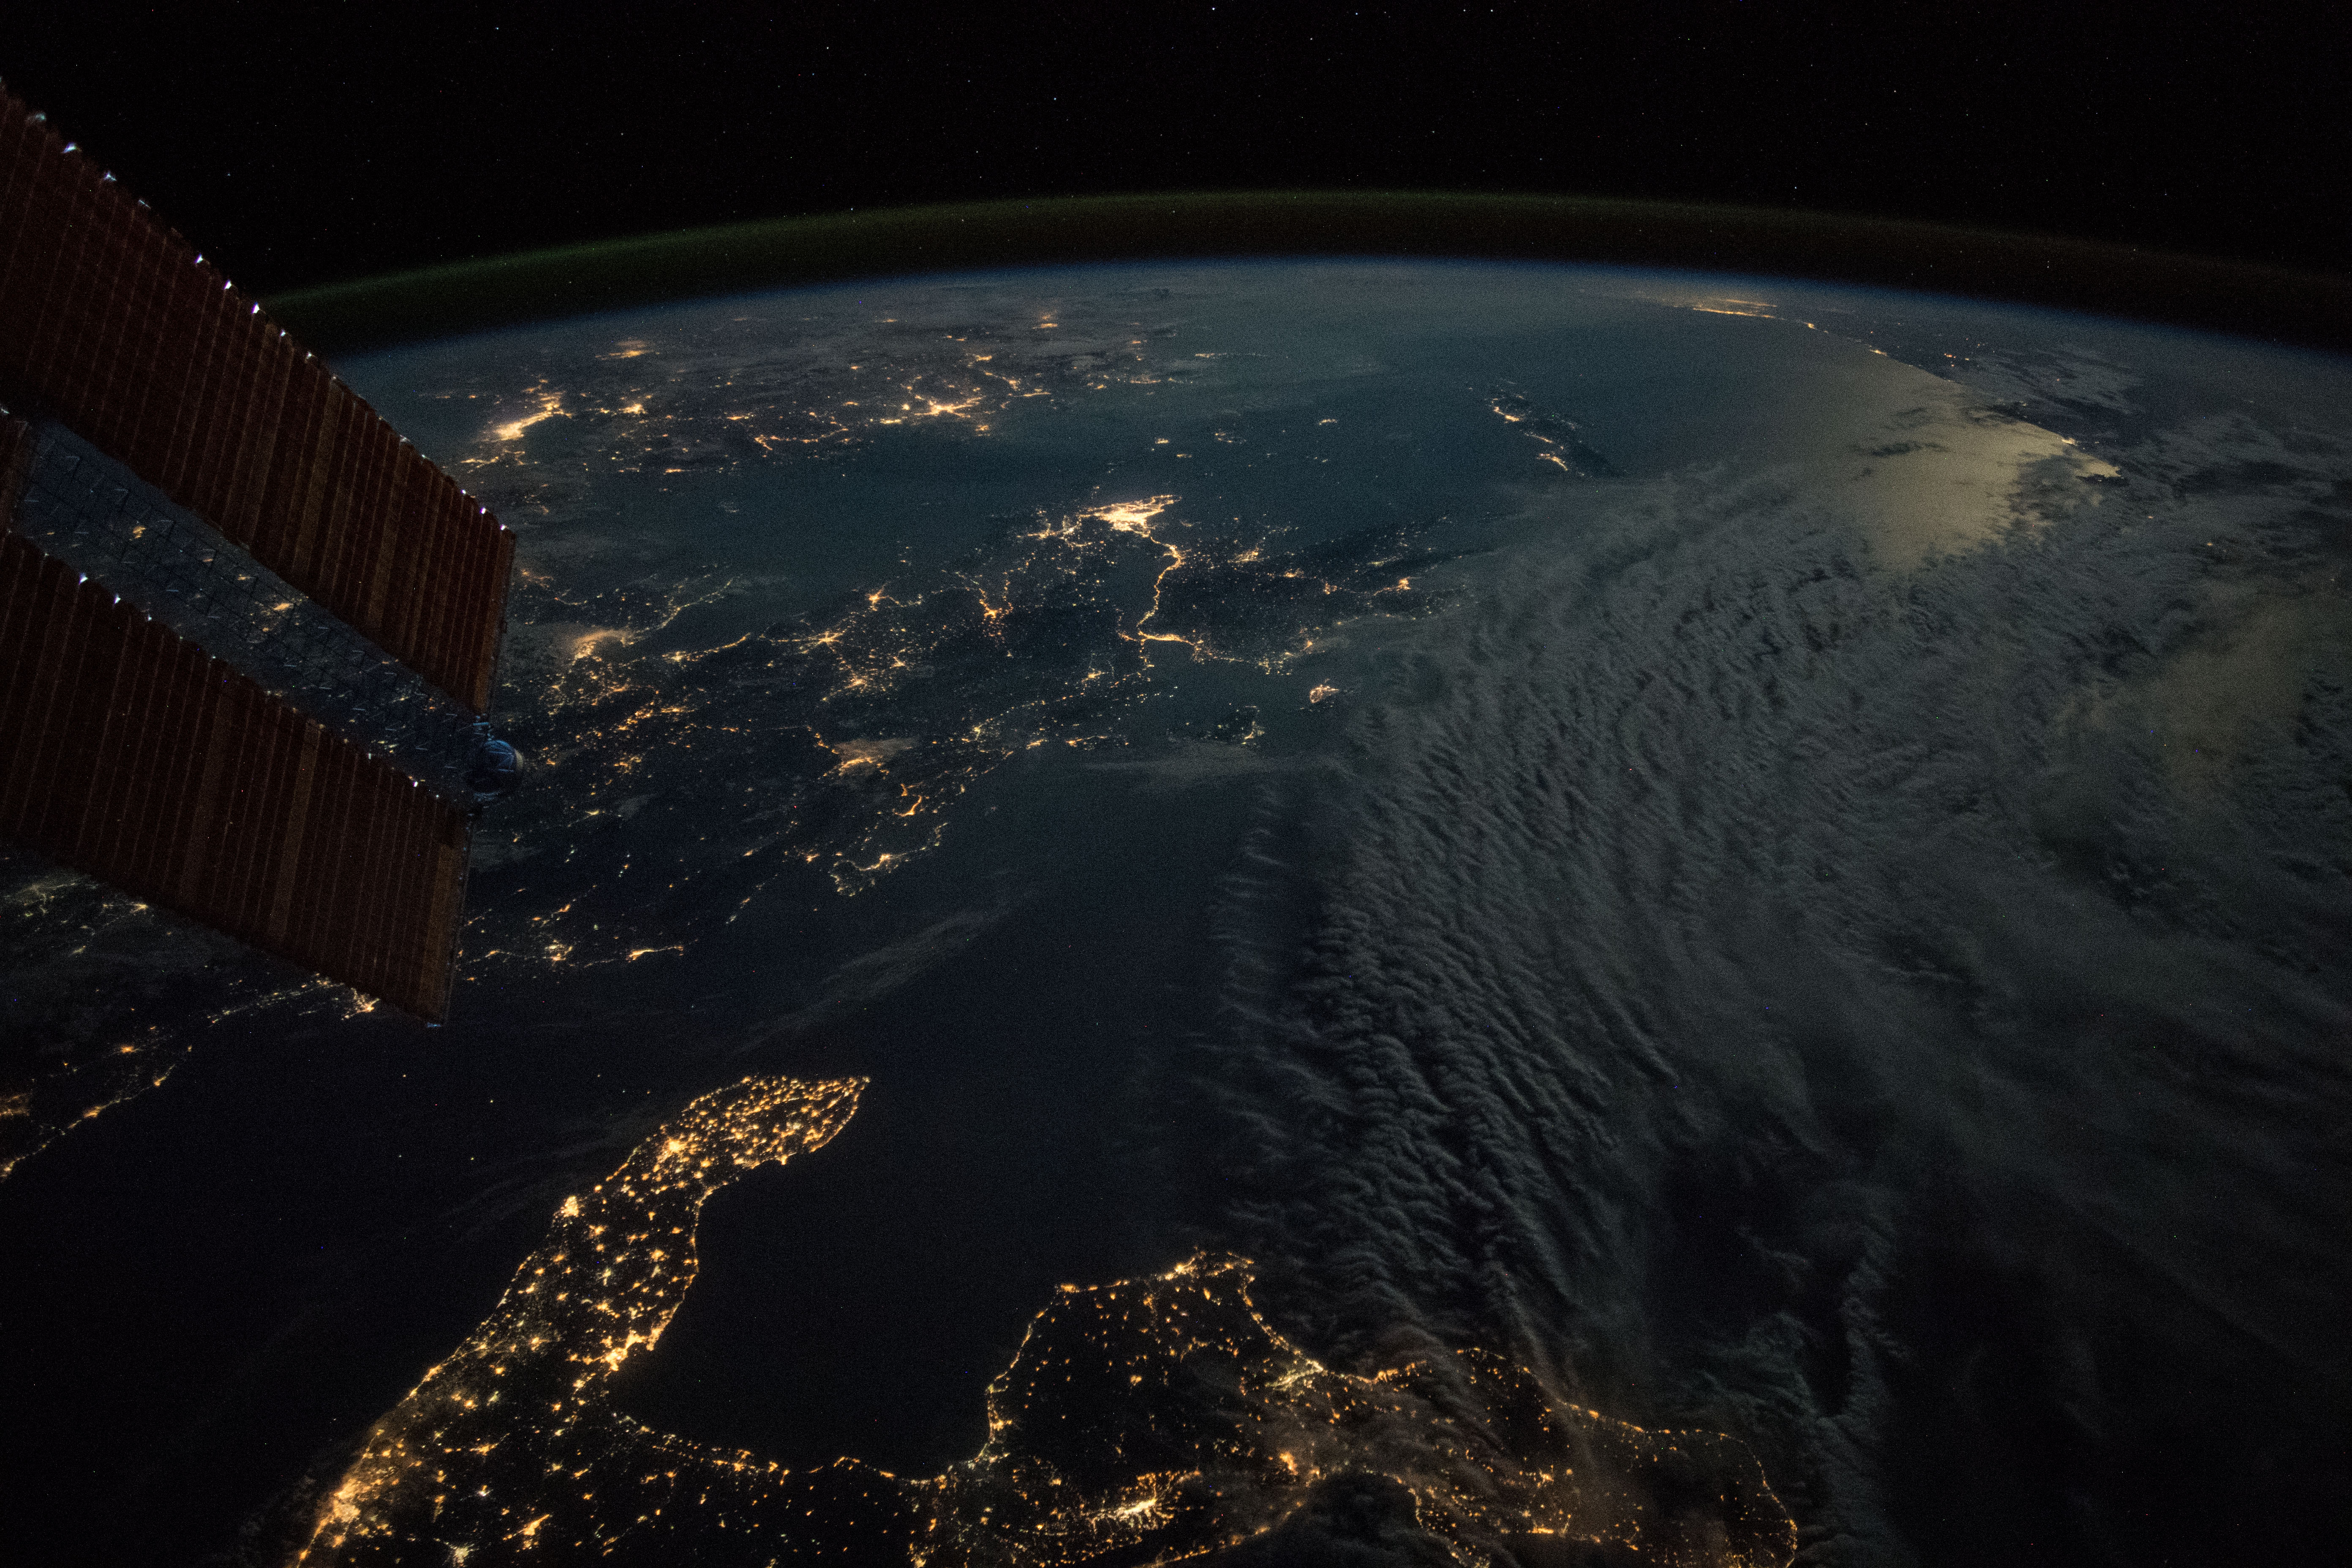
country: ITALY
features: IONIAN SEA, MEDITERRANEAN SEA, TARANTO VALLEY, CROTONE CITY, CATANZATO CITY, PINDUS MOUNTAINS, ATHENS CITY, IZMIR CITY, AEGEAN SEA
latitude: 38.4
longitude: 20.2
